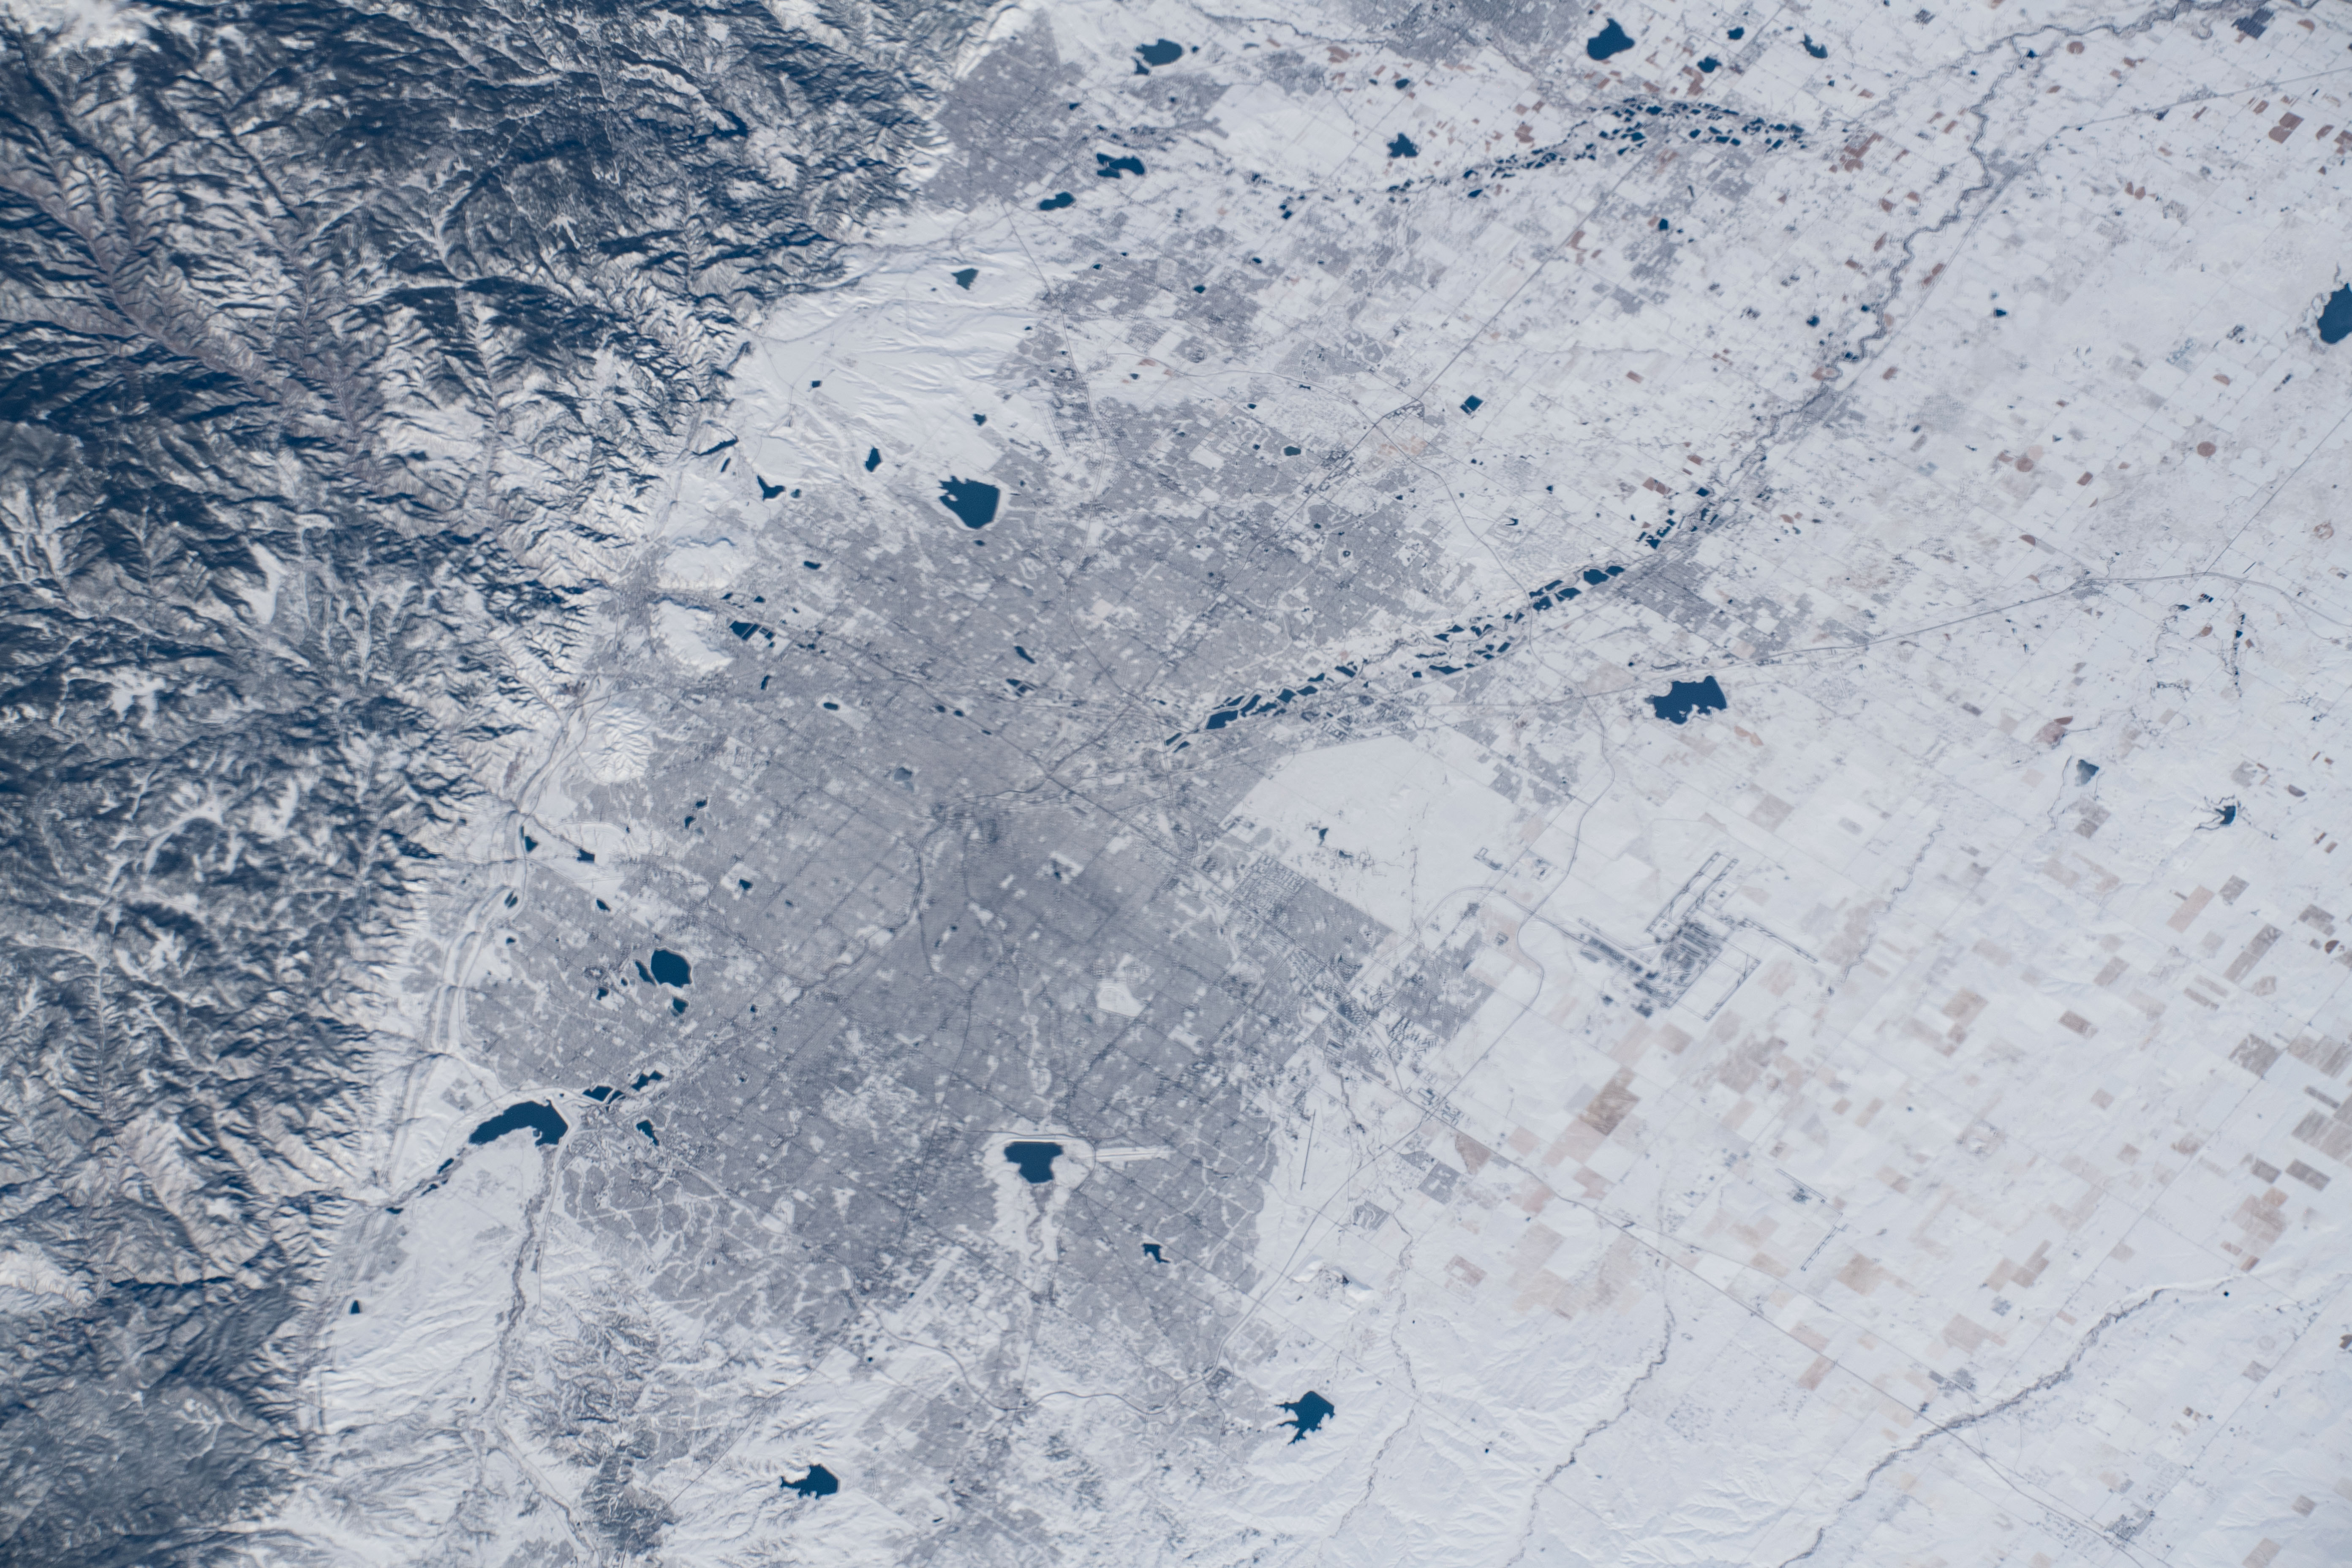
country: USA-COLORADO
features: DENVER, ROCKEY MOUNTAINS
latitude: 39.8
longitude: -104.9
